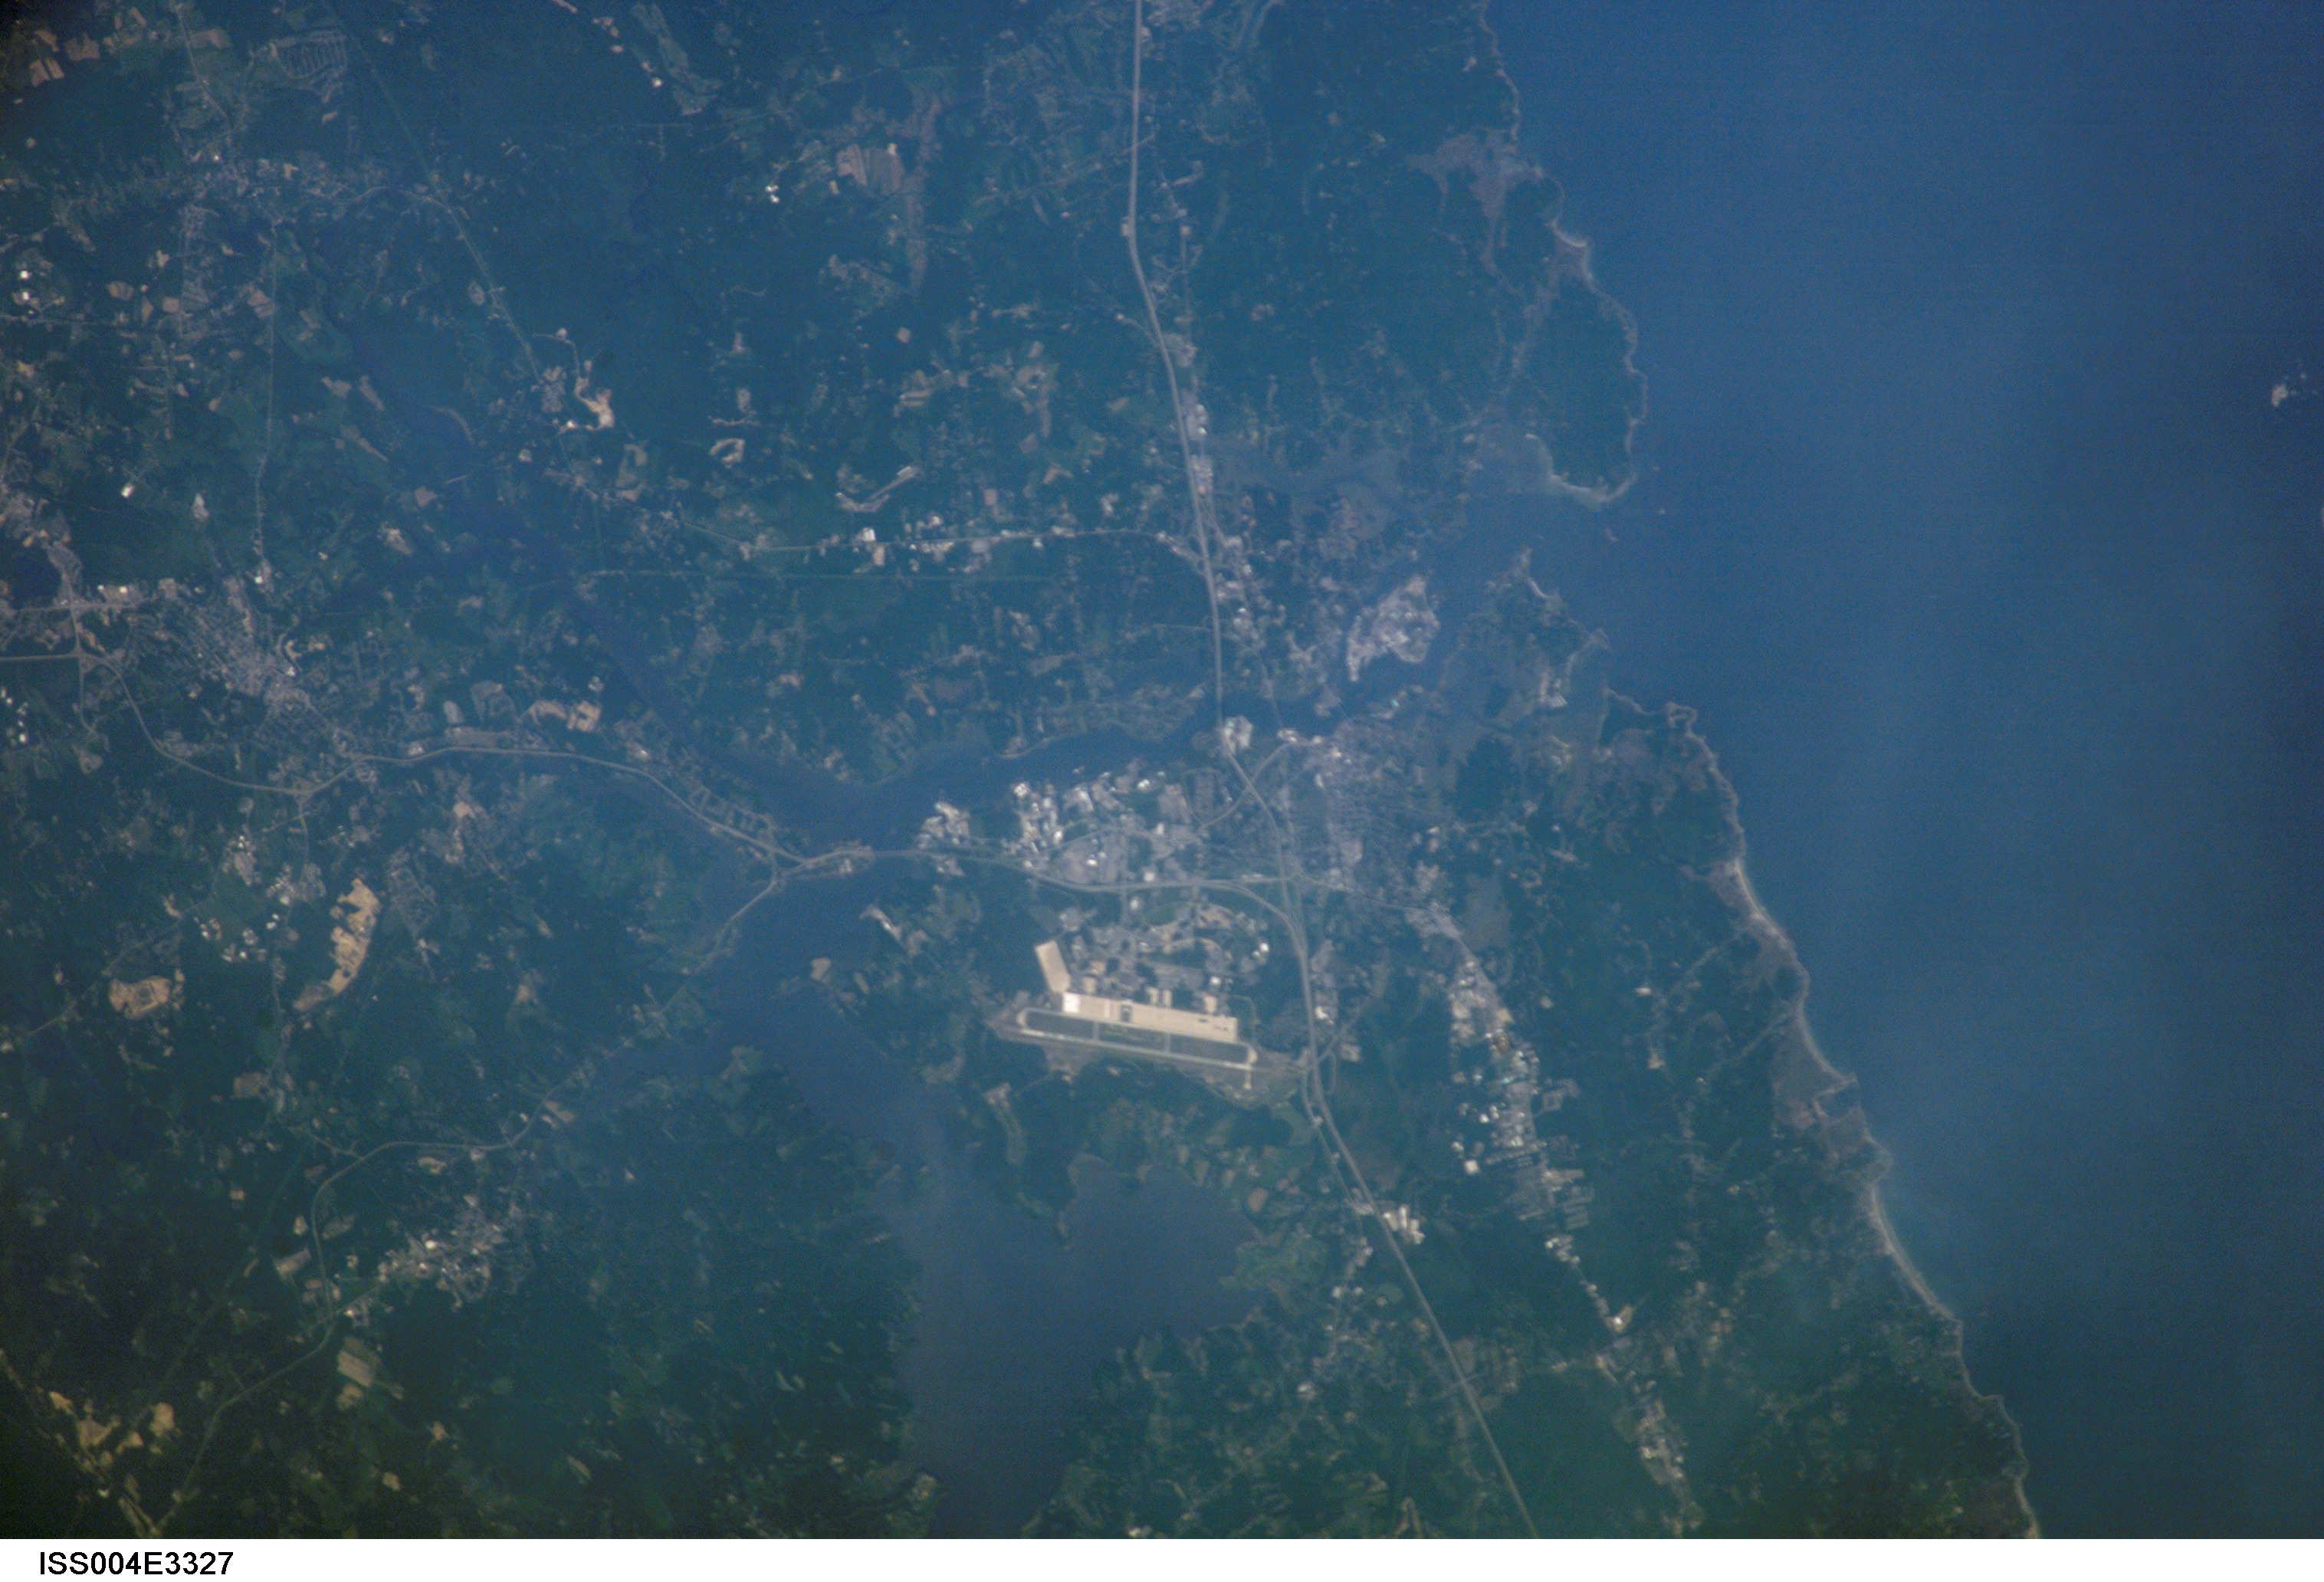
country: USA-NEW HAMPSHIRE
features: PORTSMOUTH, PEASE AFB
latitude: 43.0
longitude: -71.0
